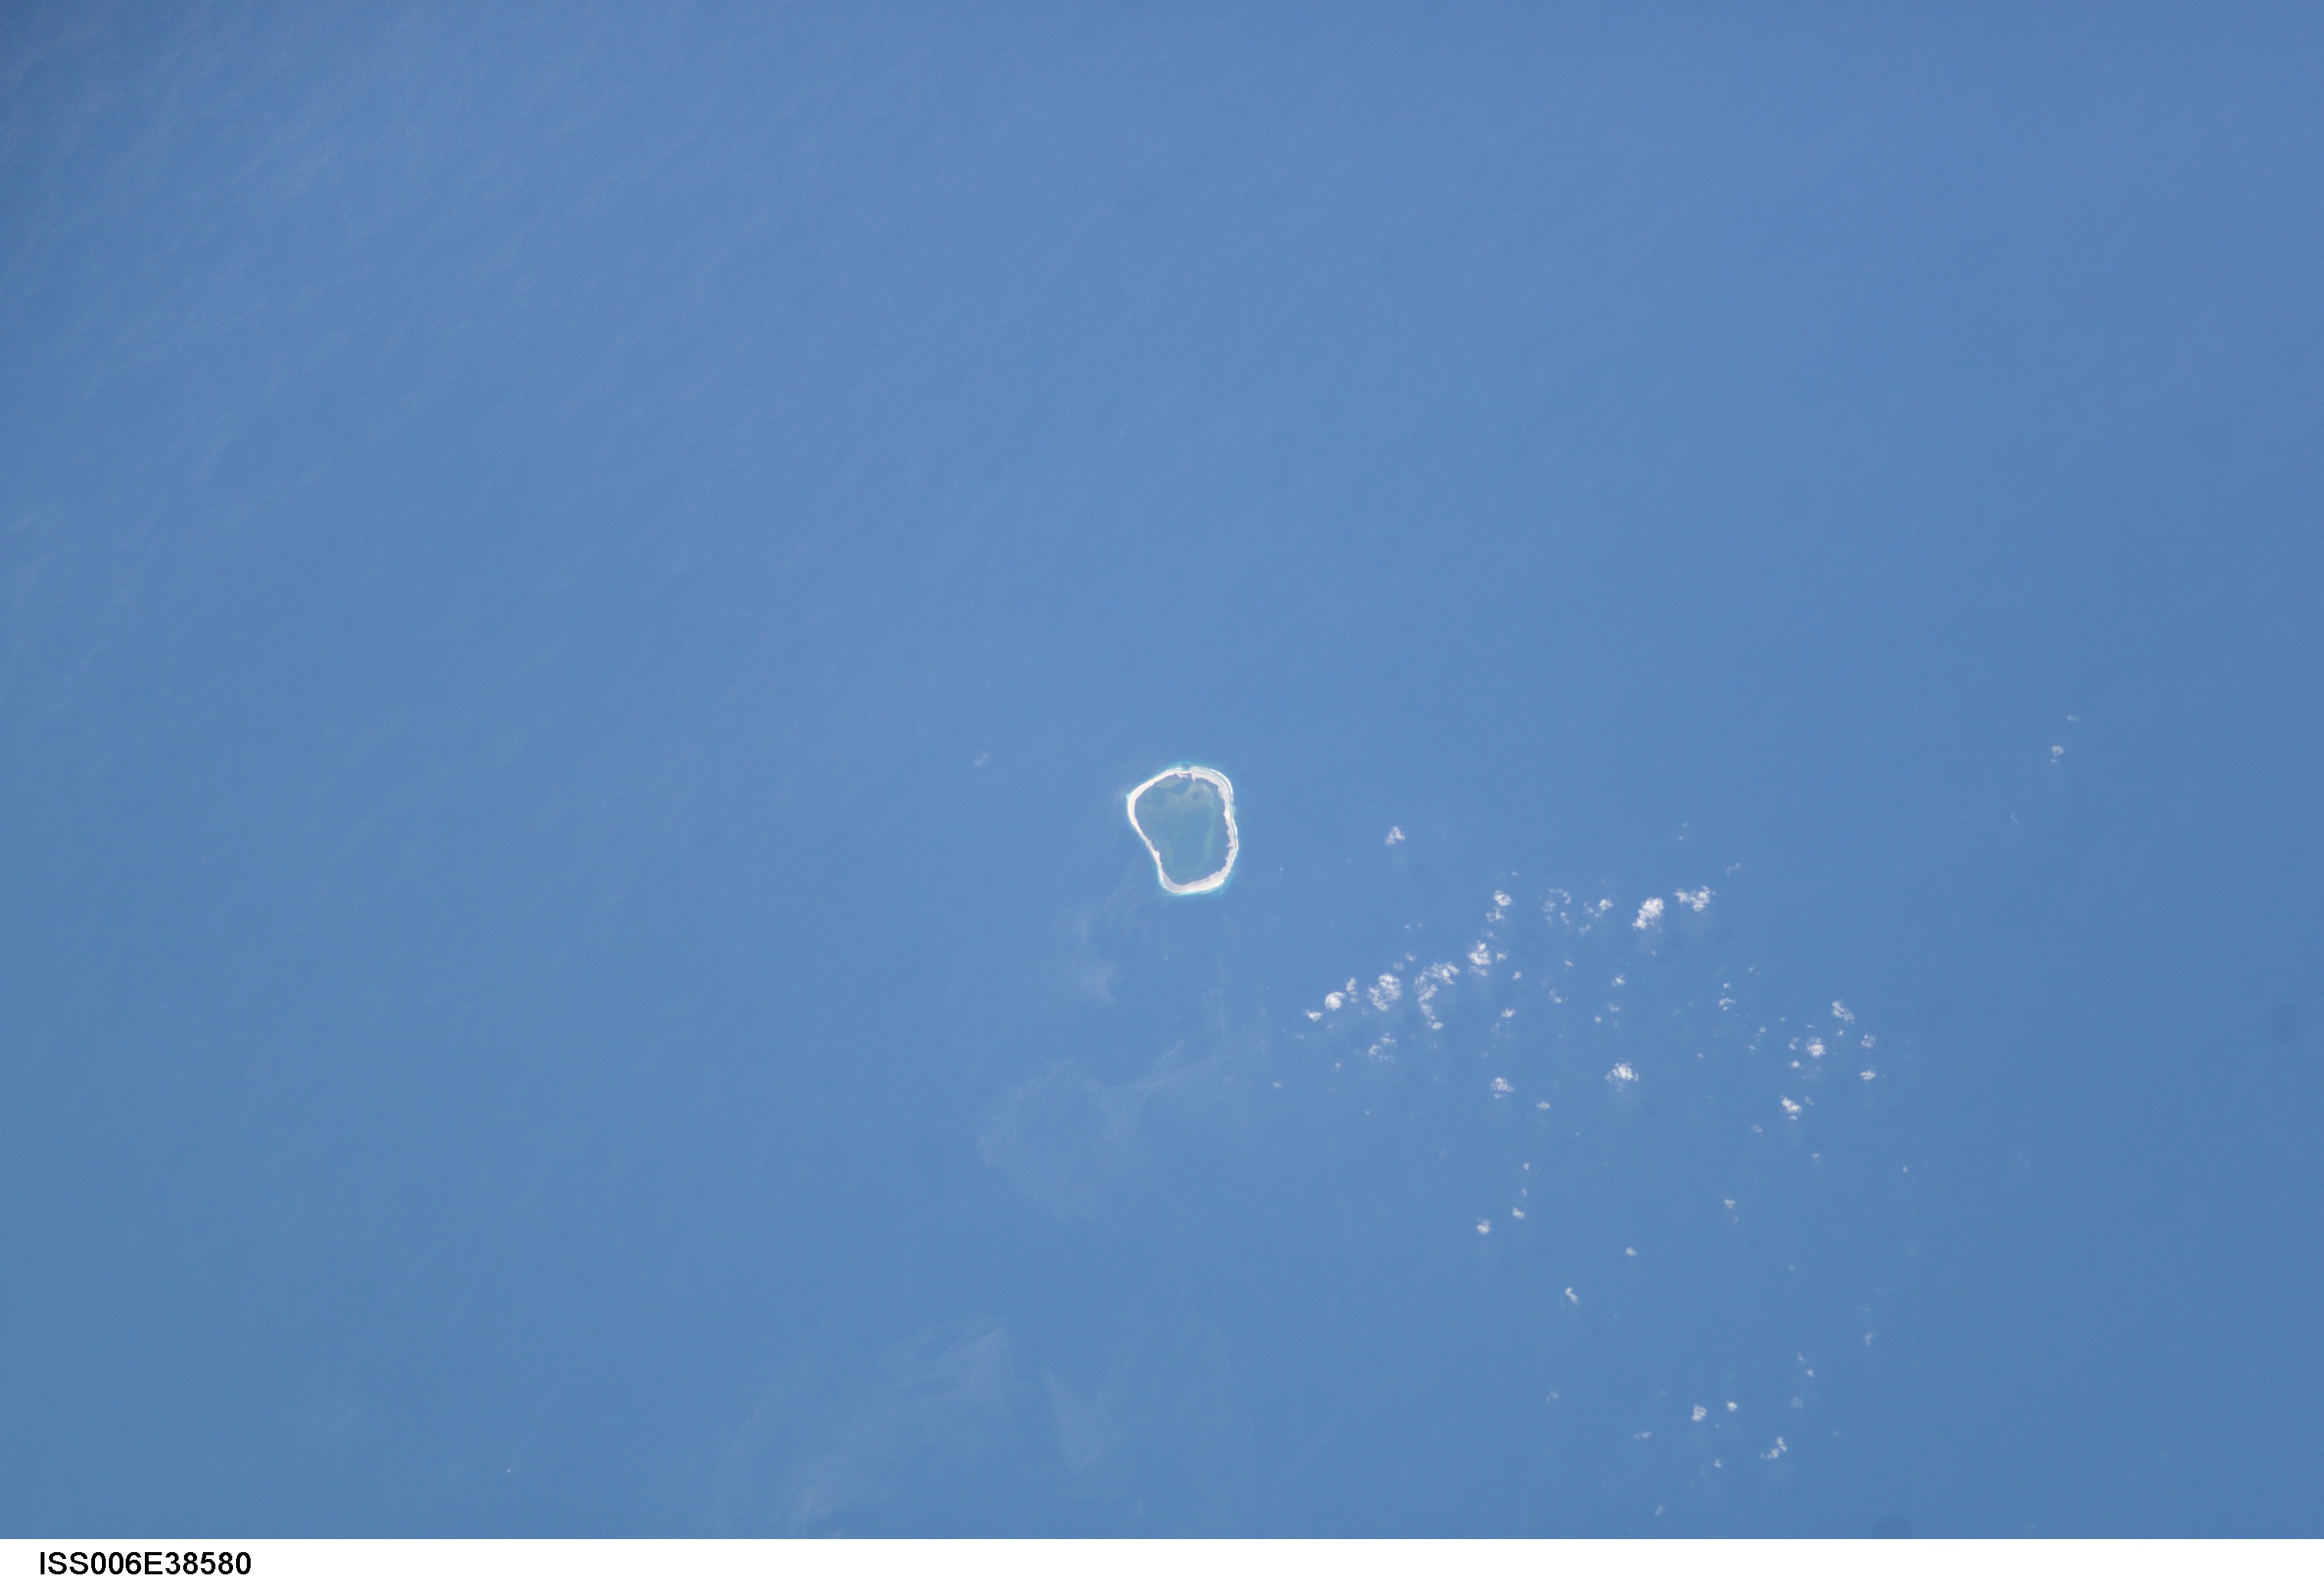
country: PACIFIC OCEAN I(S).
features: CLIPPERTON ISLAND
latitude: 10.5
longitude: -109.0
